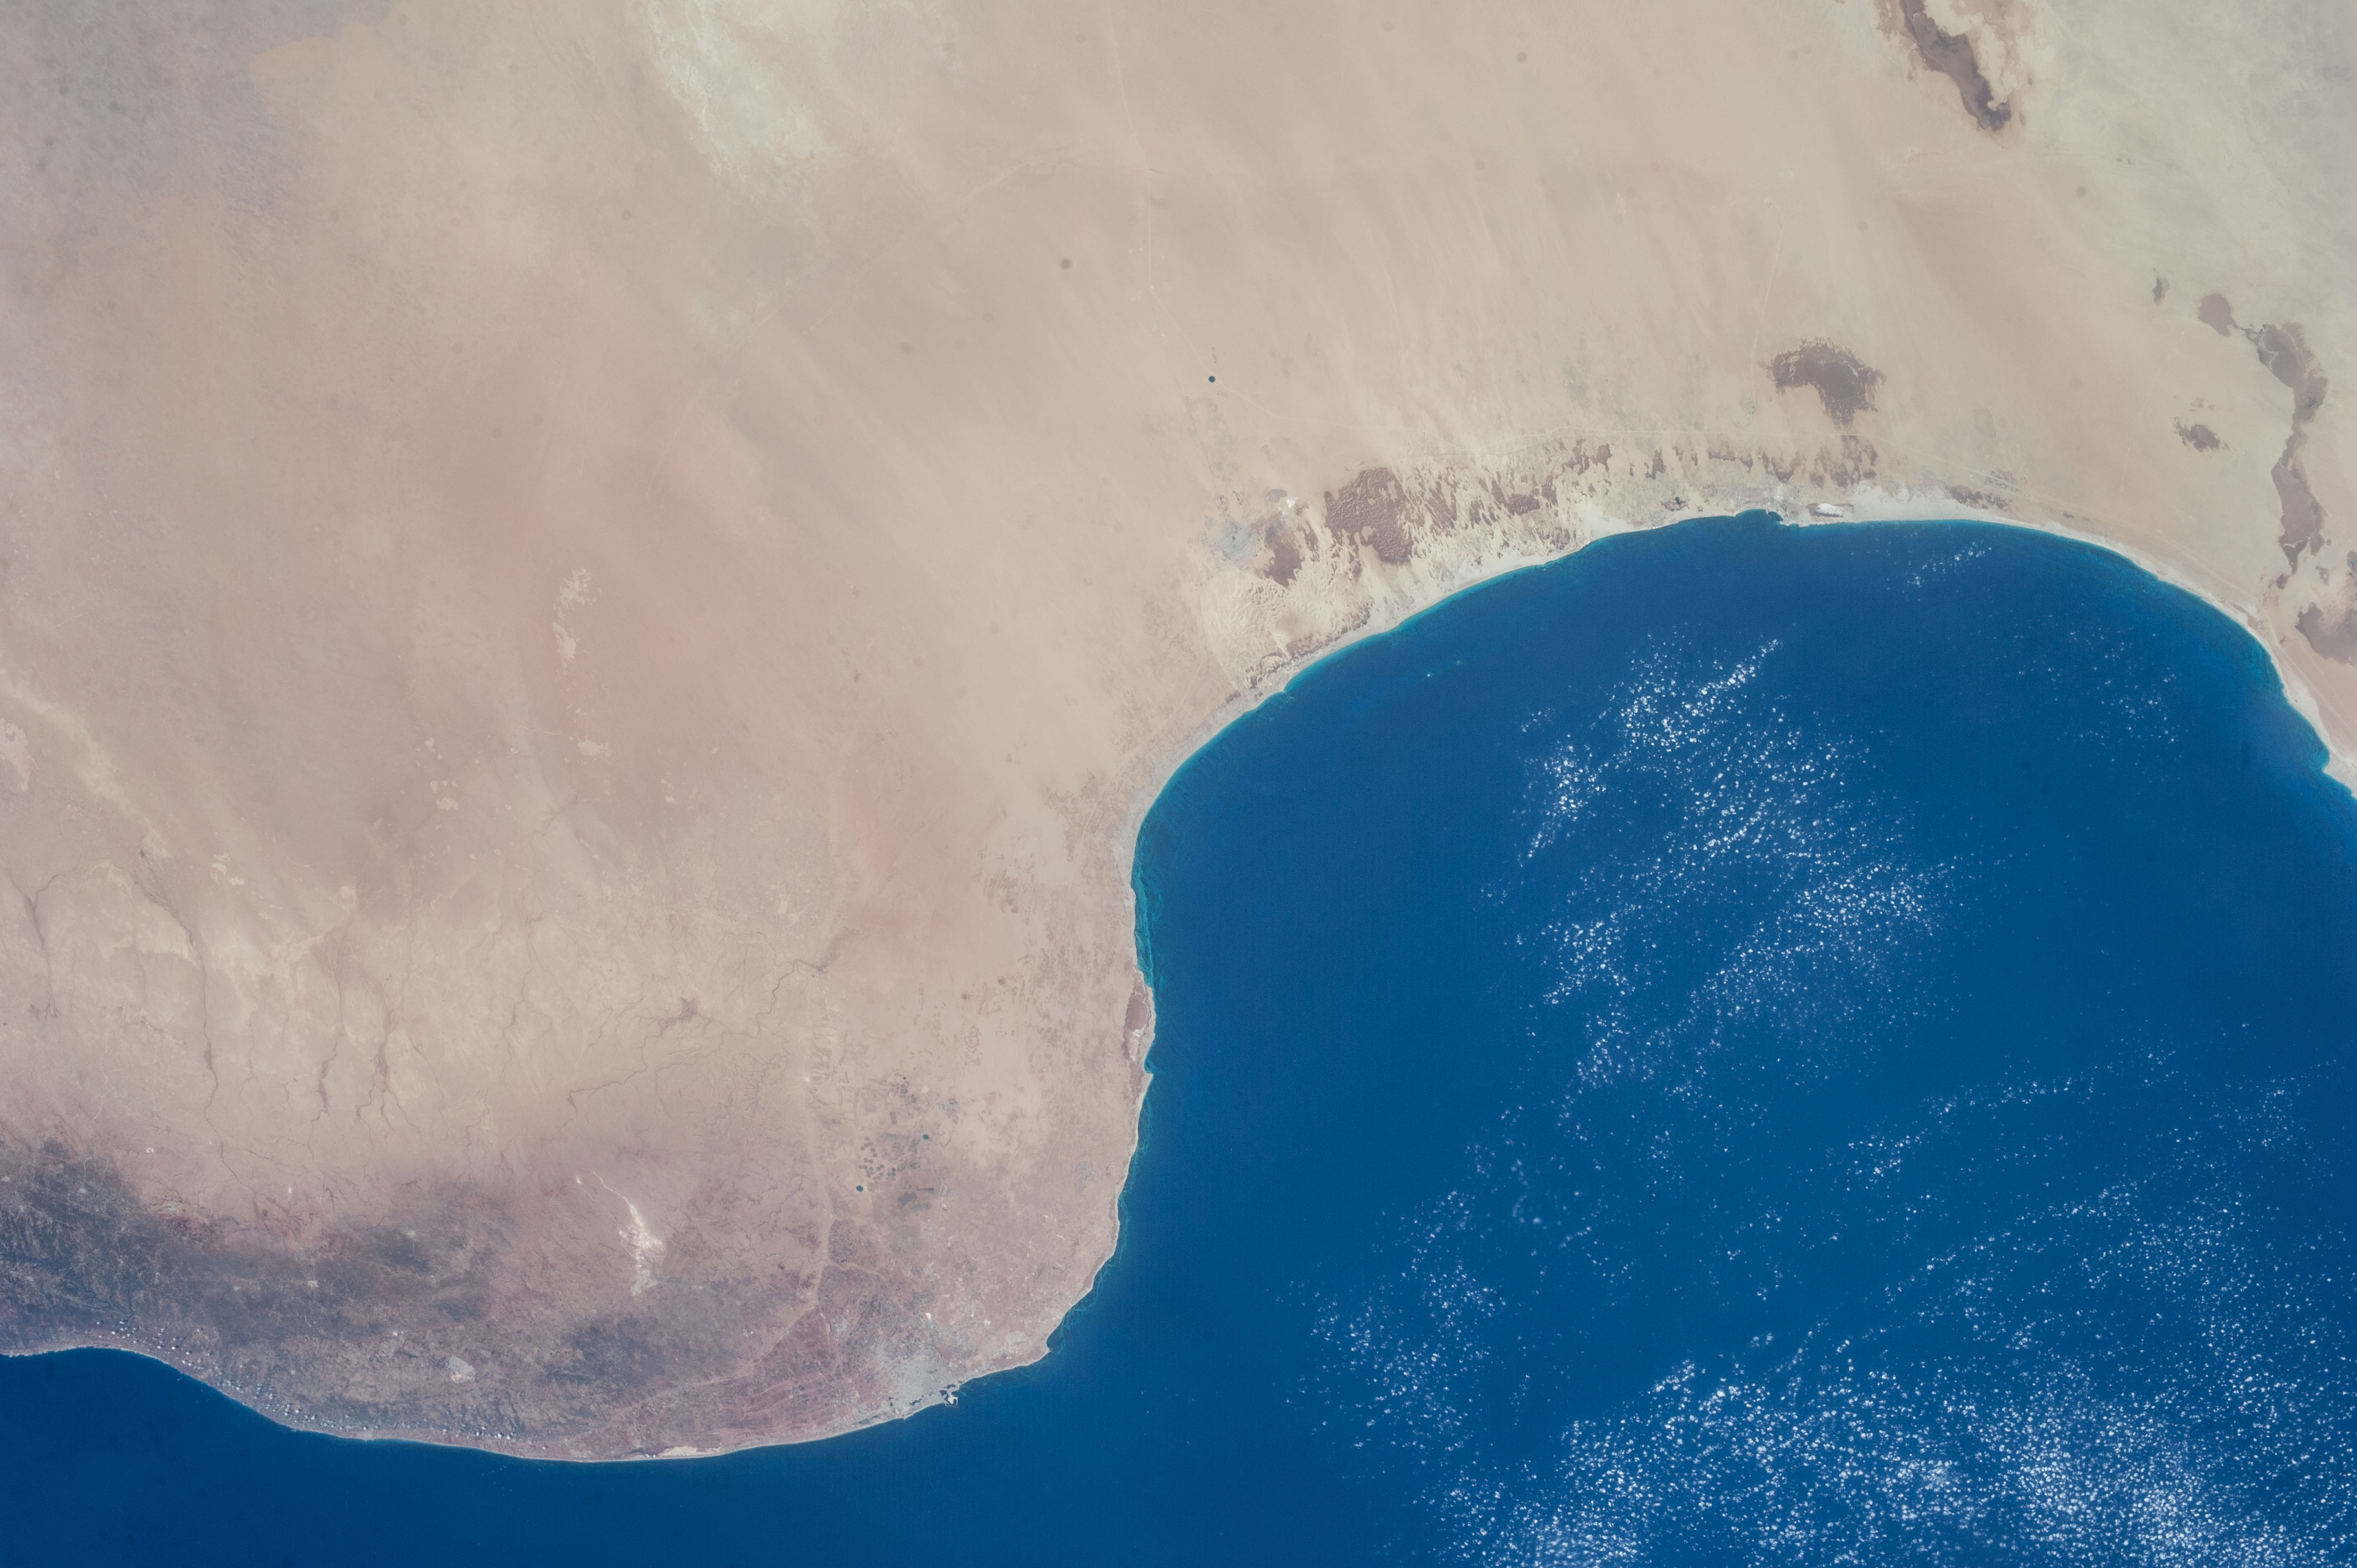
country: LIBYA
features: BENGHAZI, MEDITERRANEAN SEA, DESERT
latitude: 31.1
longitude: 20.2
